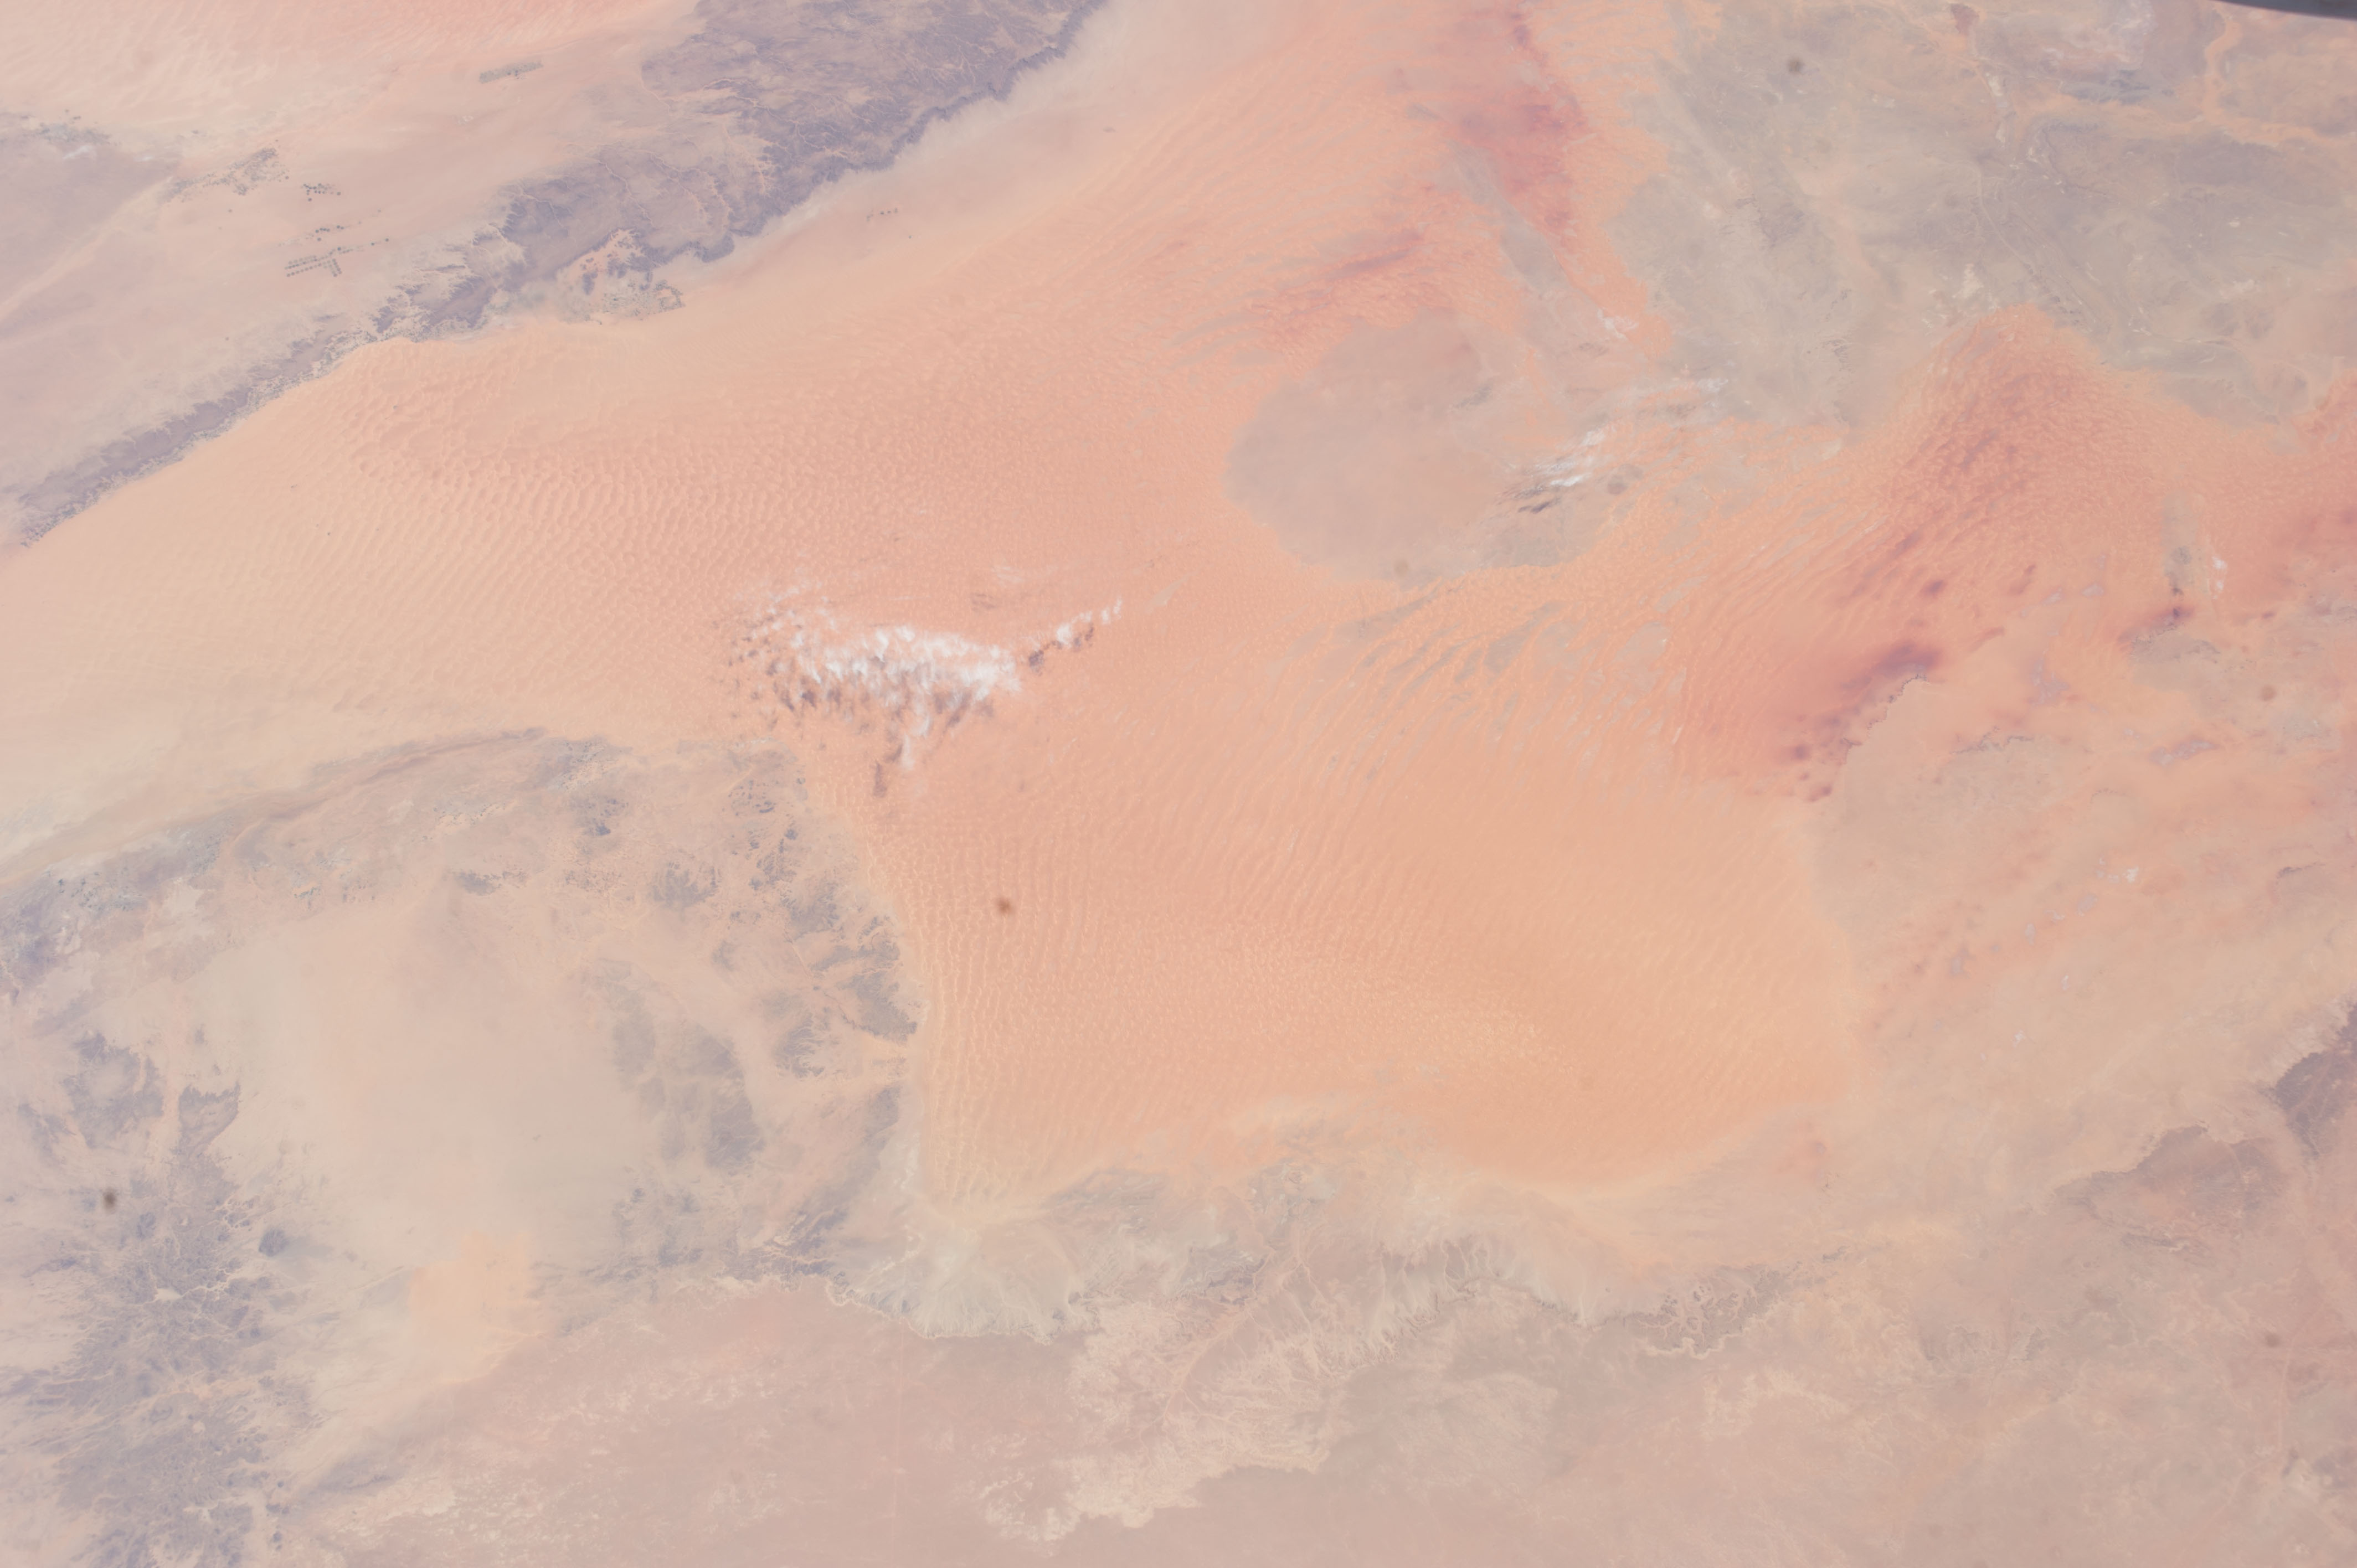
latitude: 27.8
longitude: 12.0
